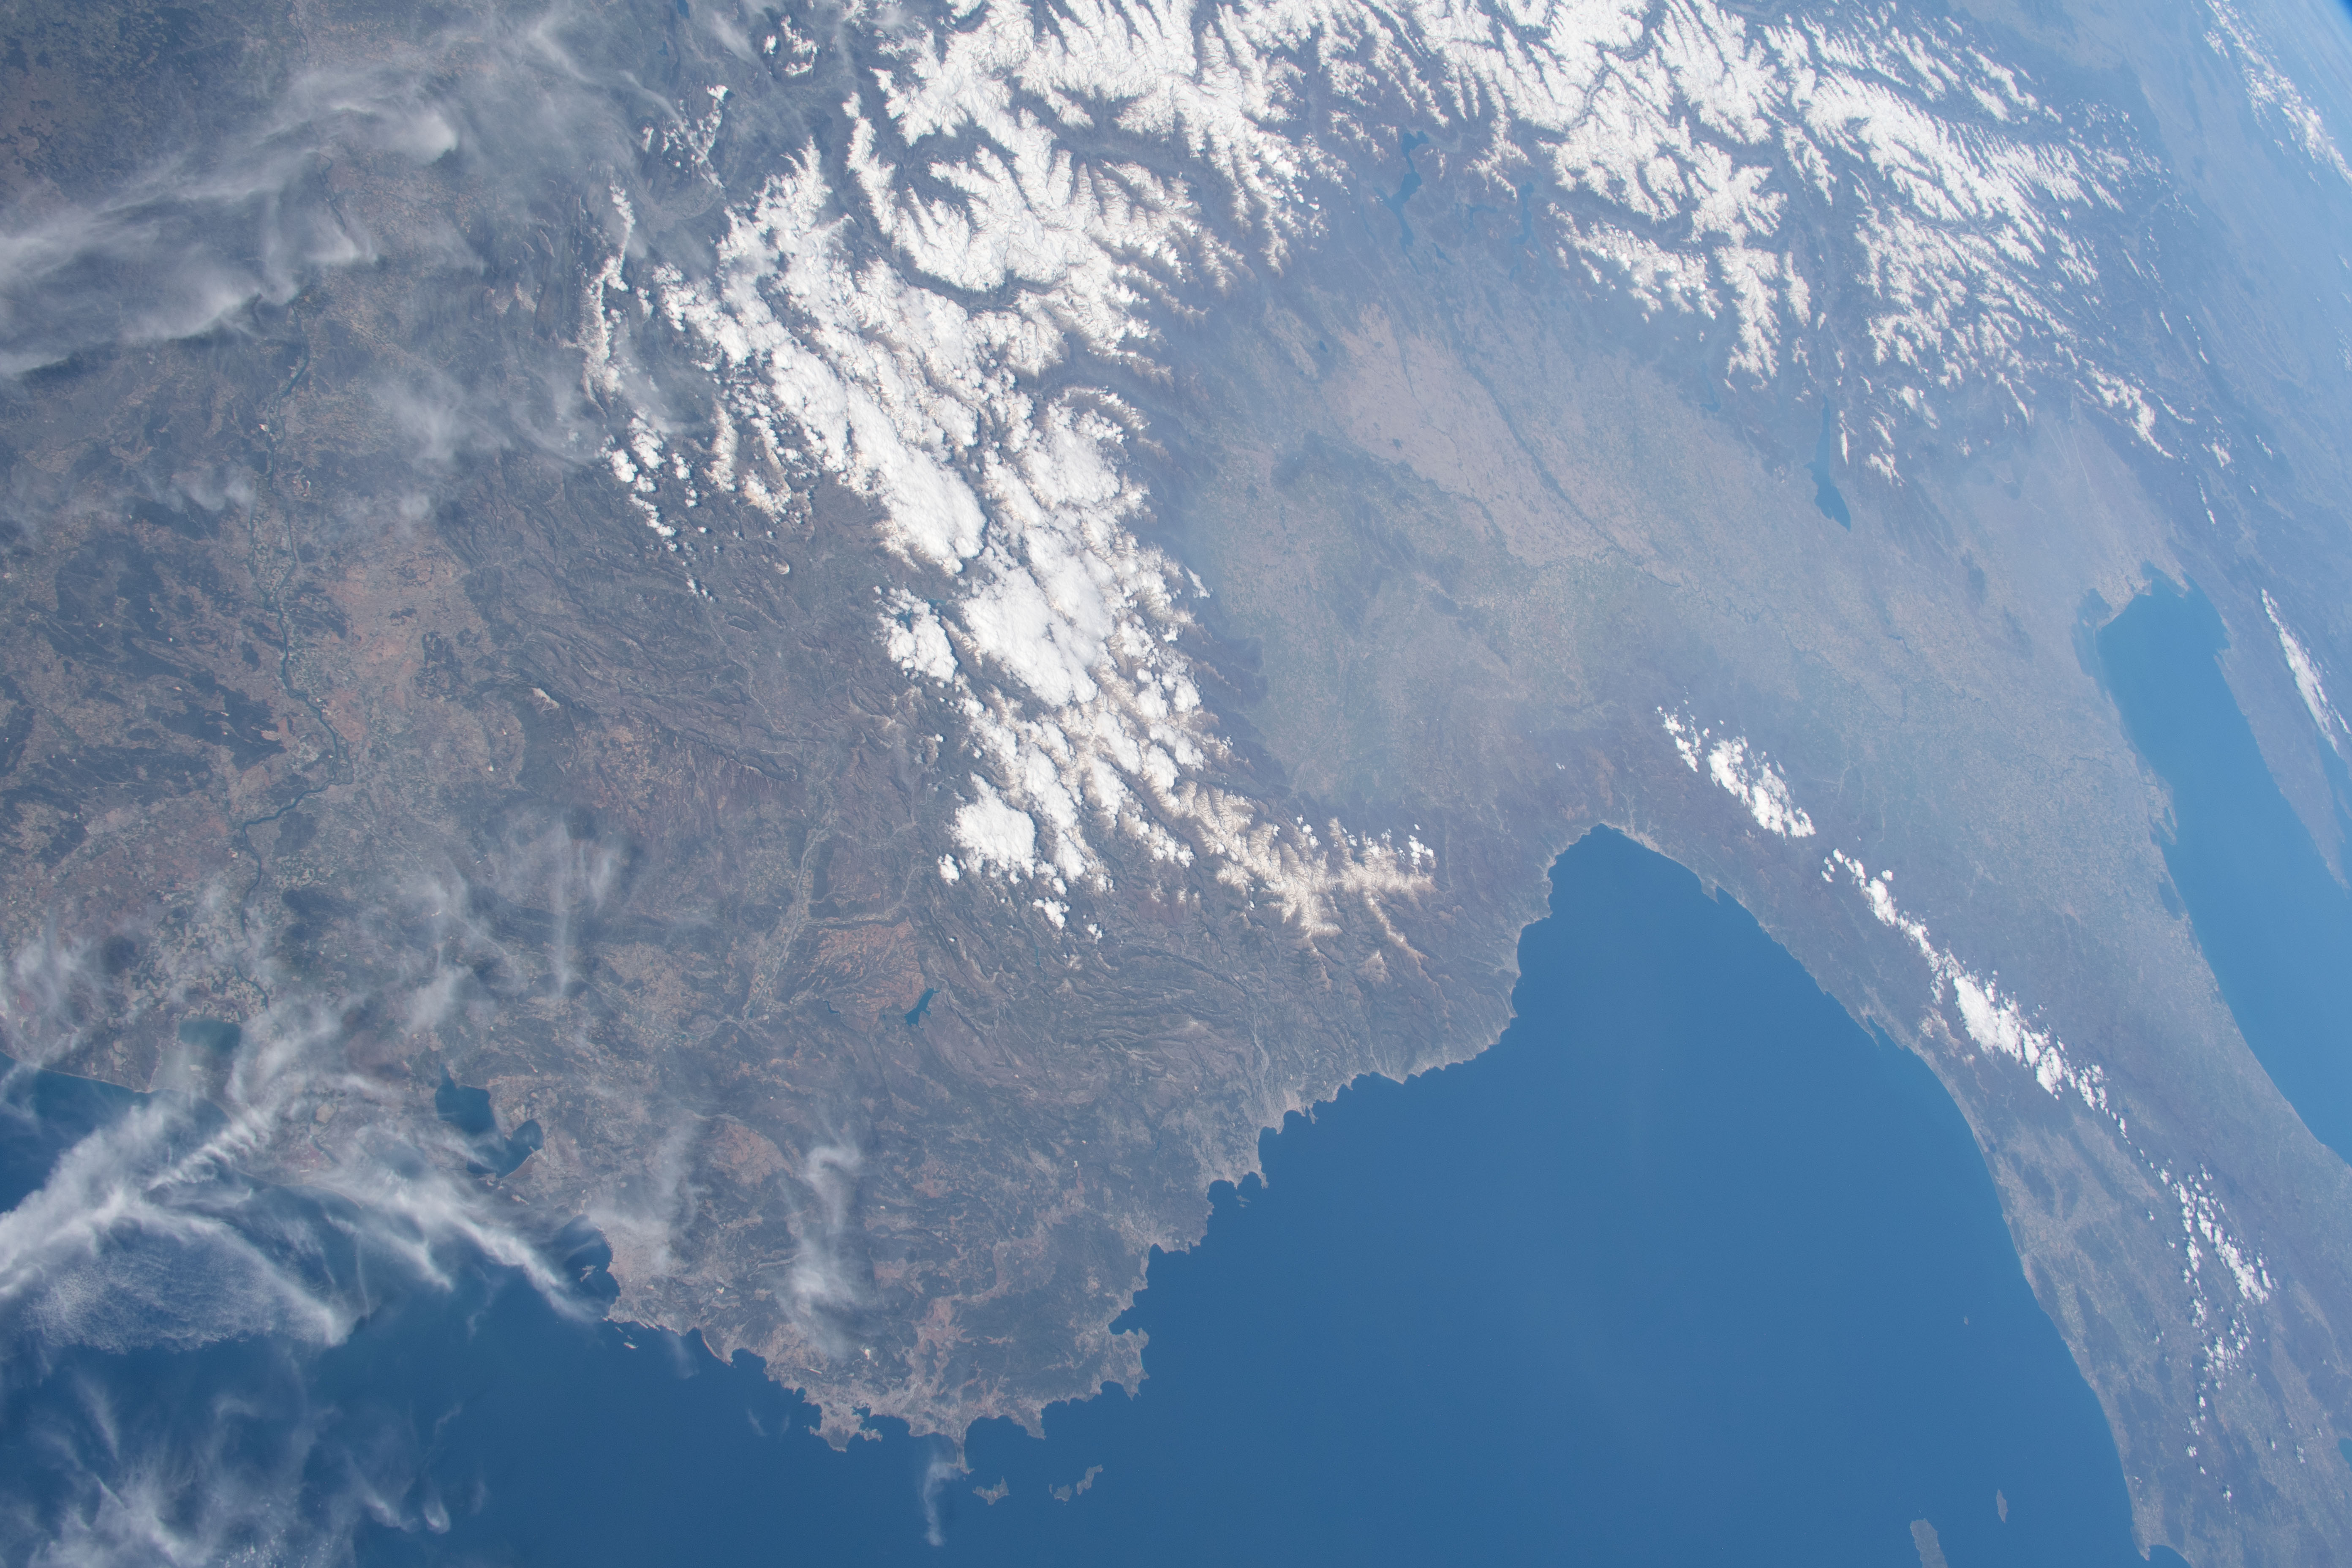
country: ITALY
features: RIVIERA LIGURE DI LEVANTE
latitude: 45.0
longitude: 9.5
